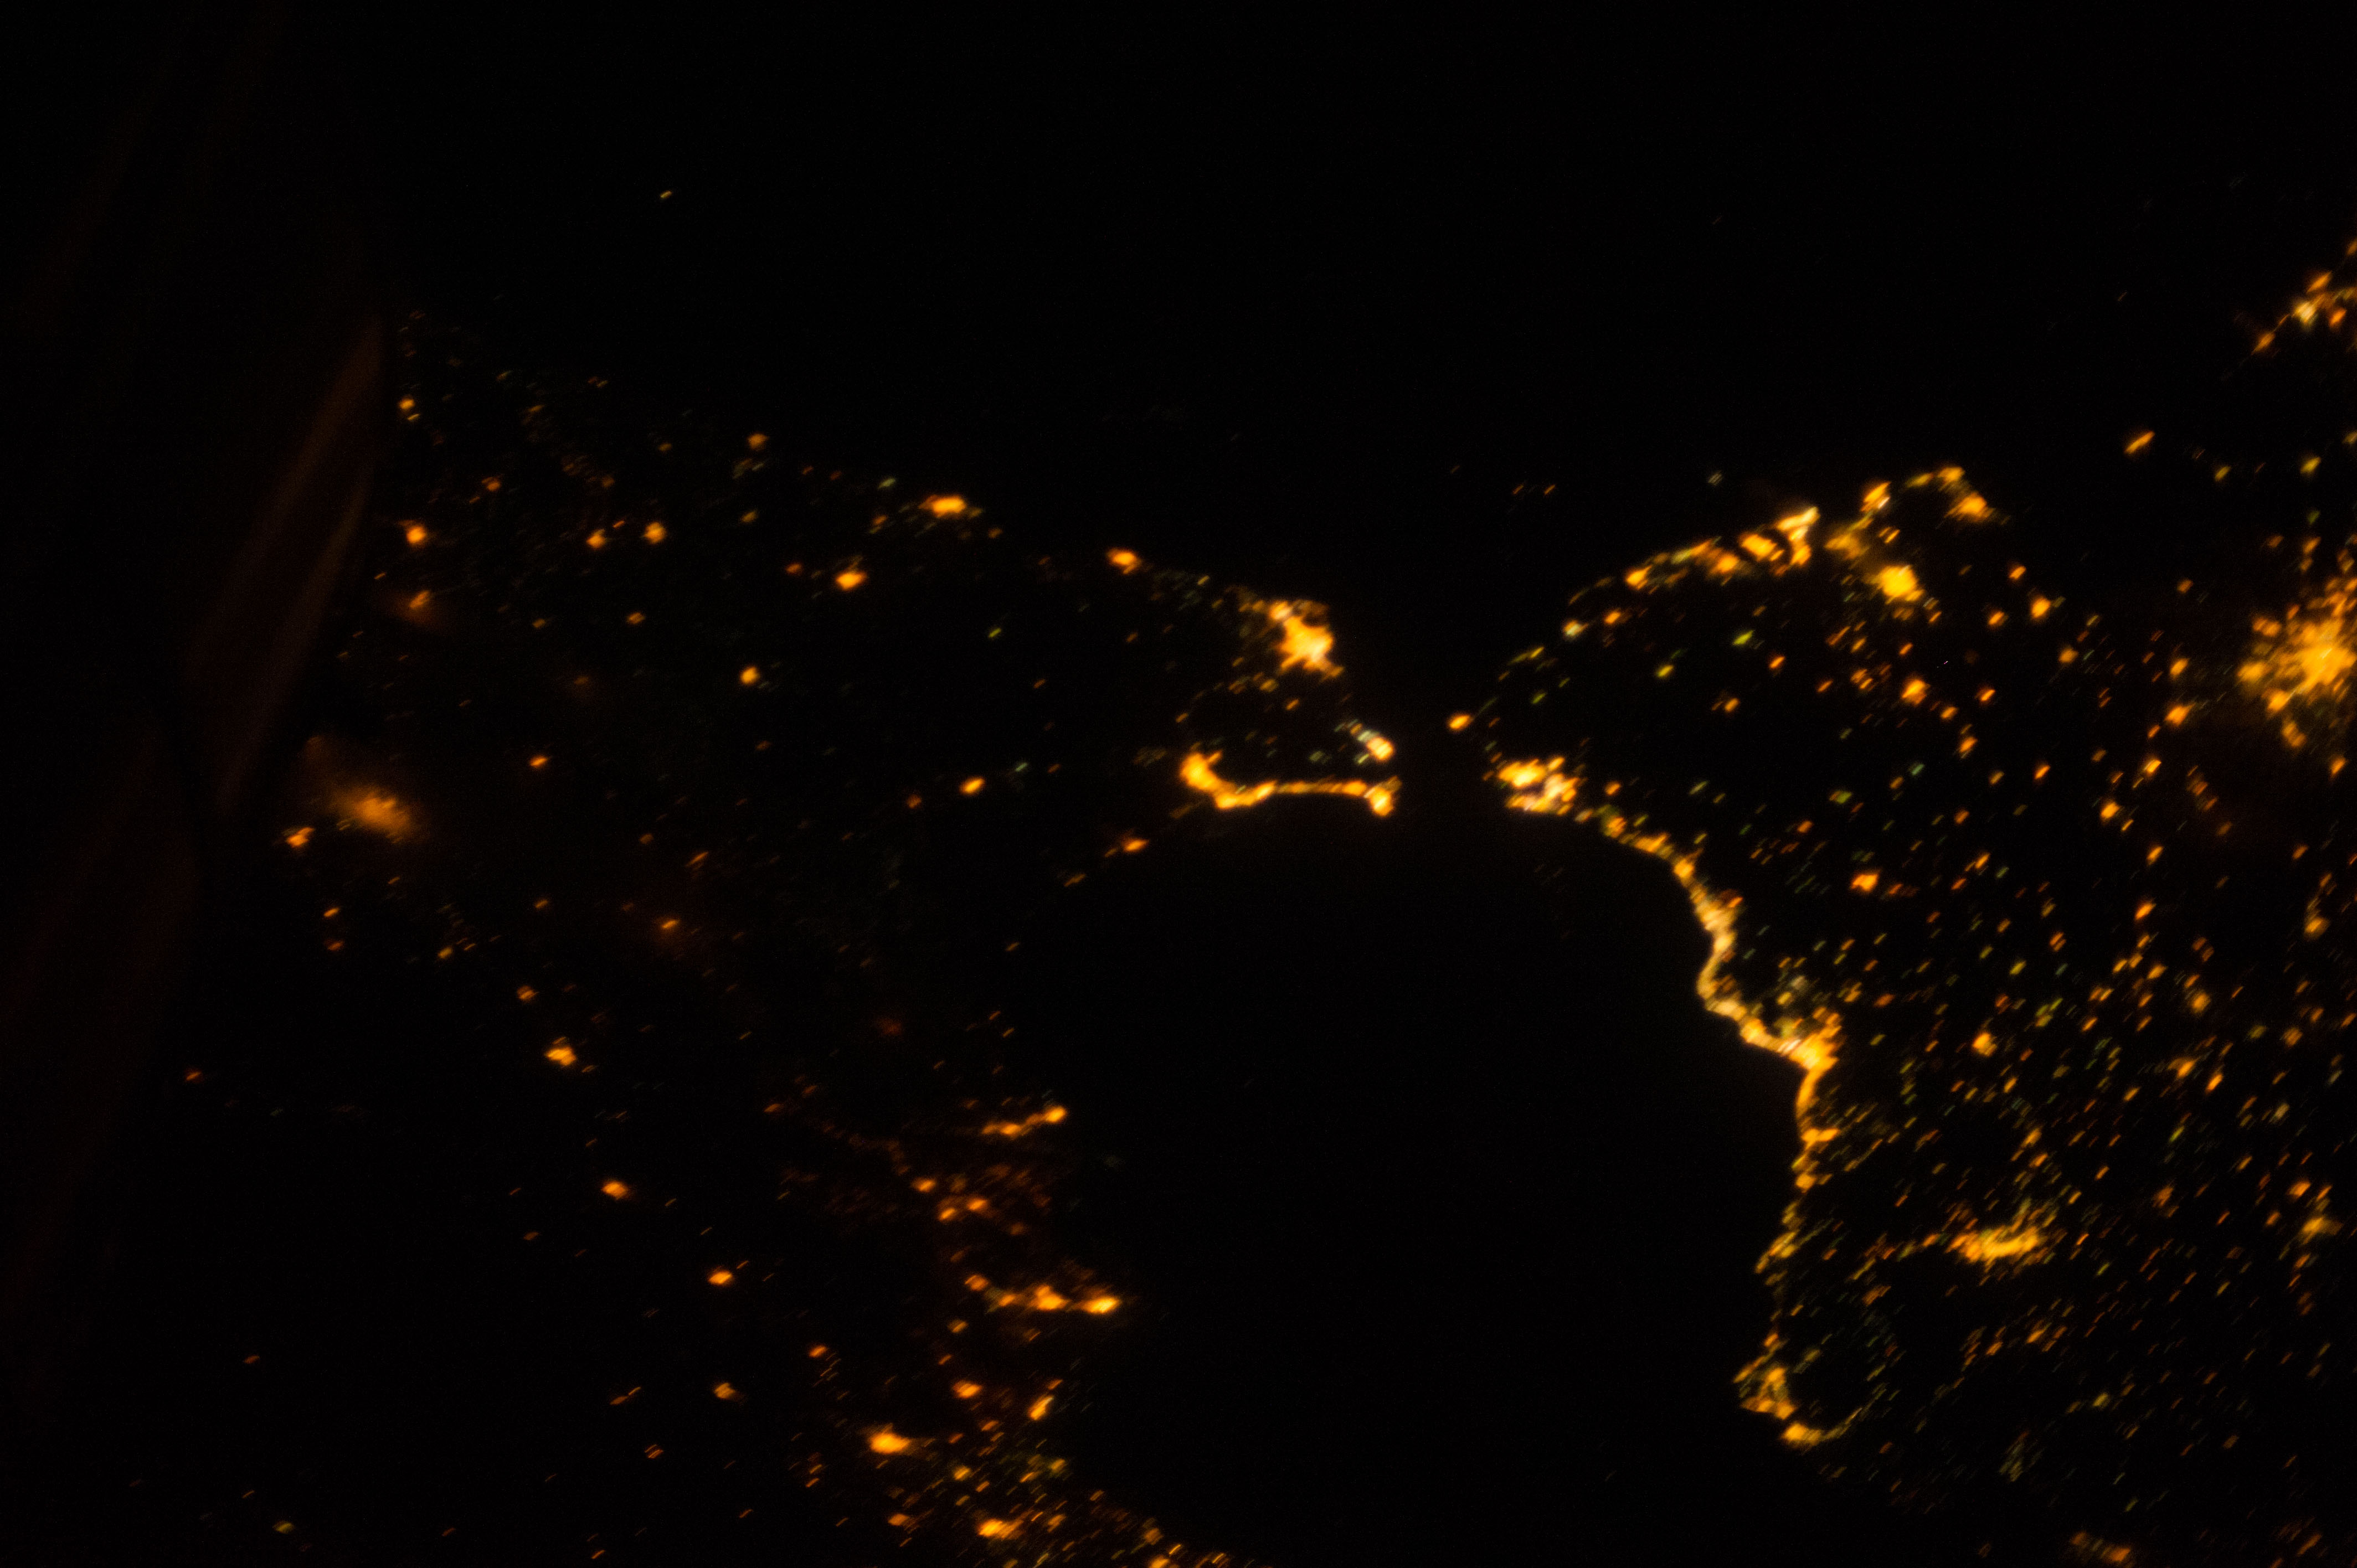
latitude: 35.9
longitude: -5.3
